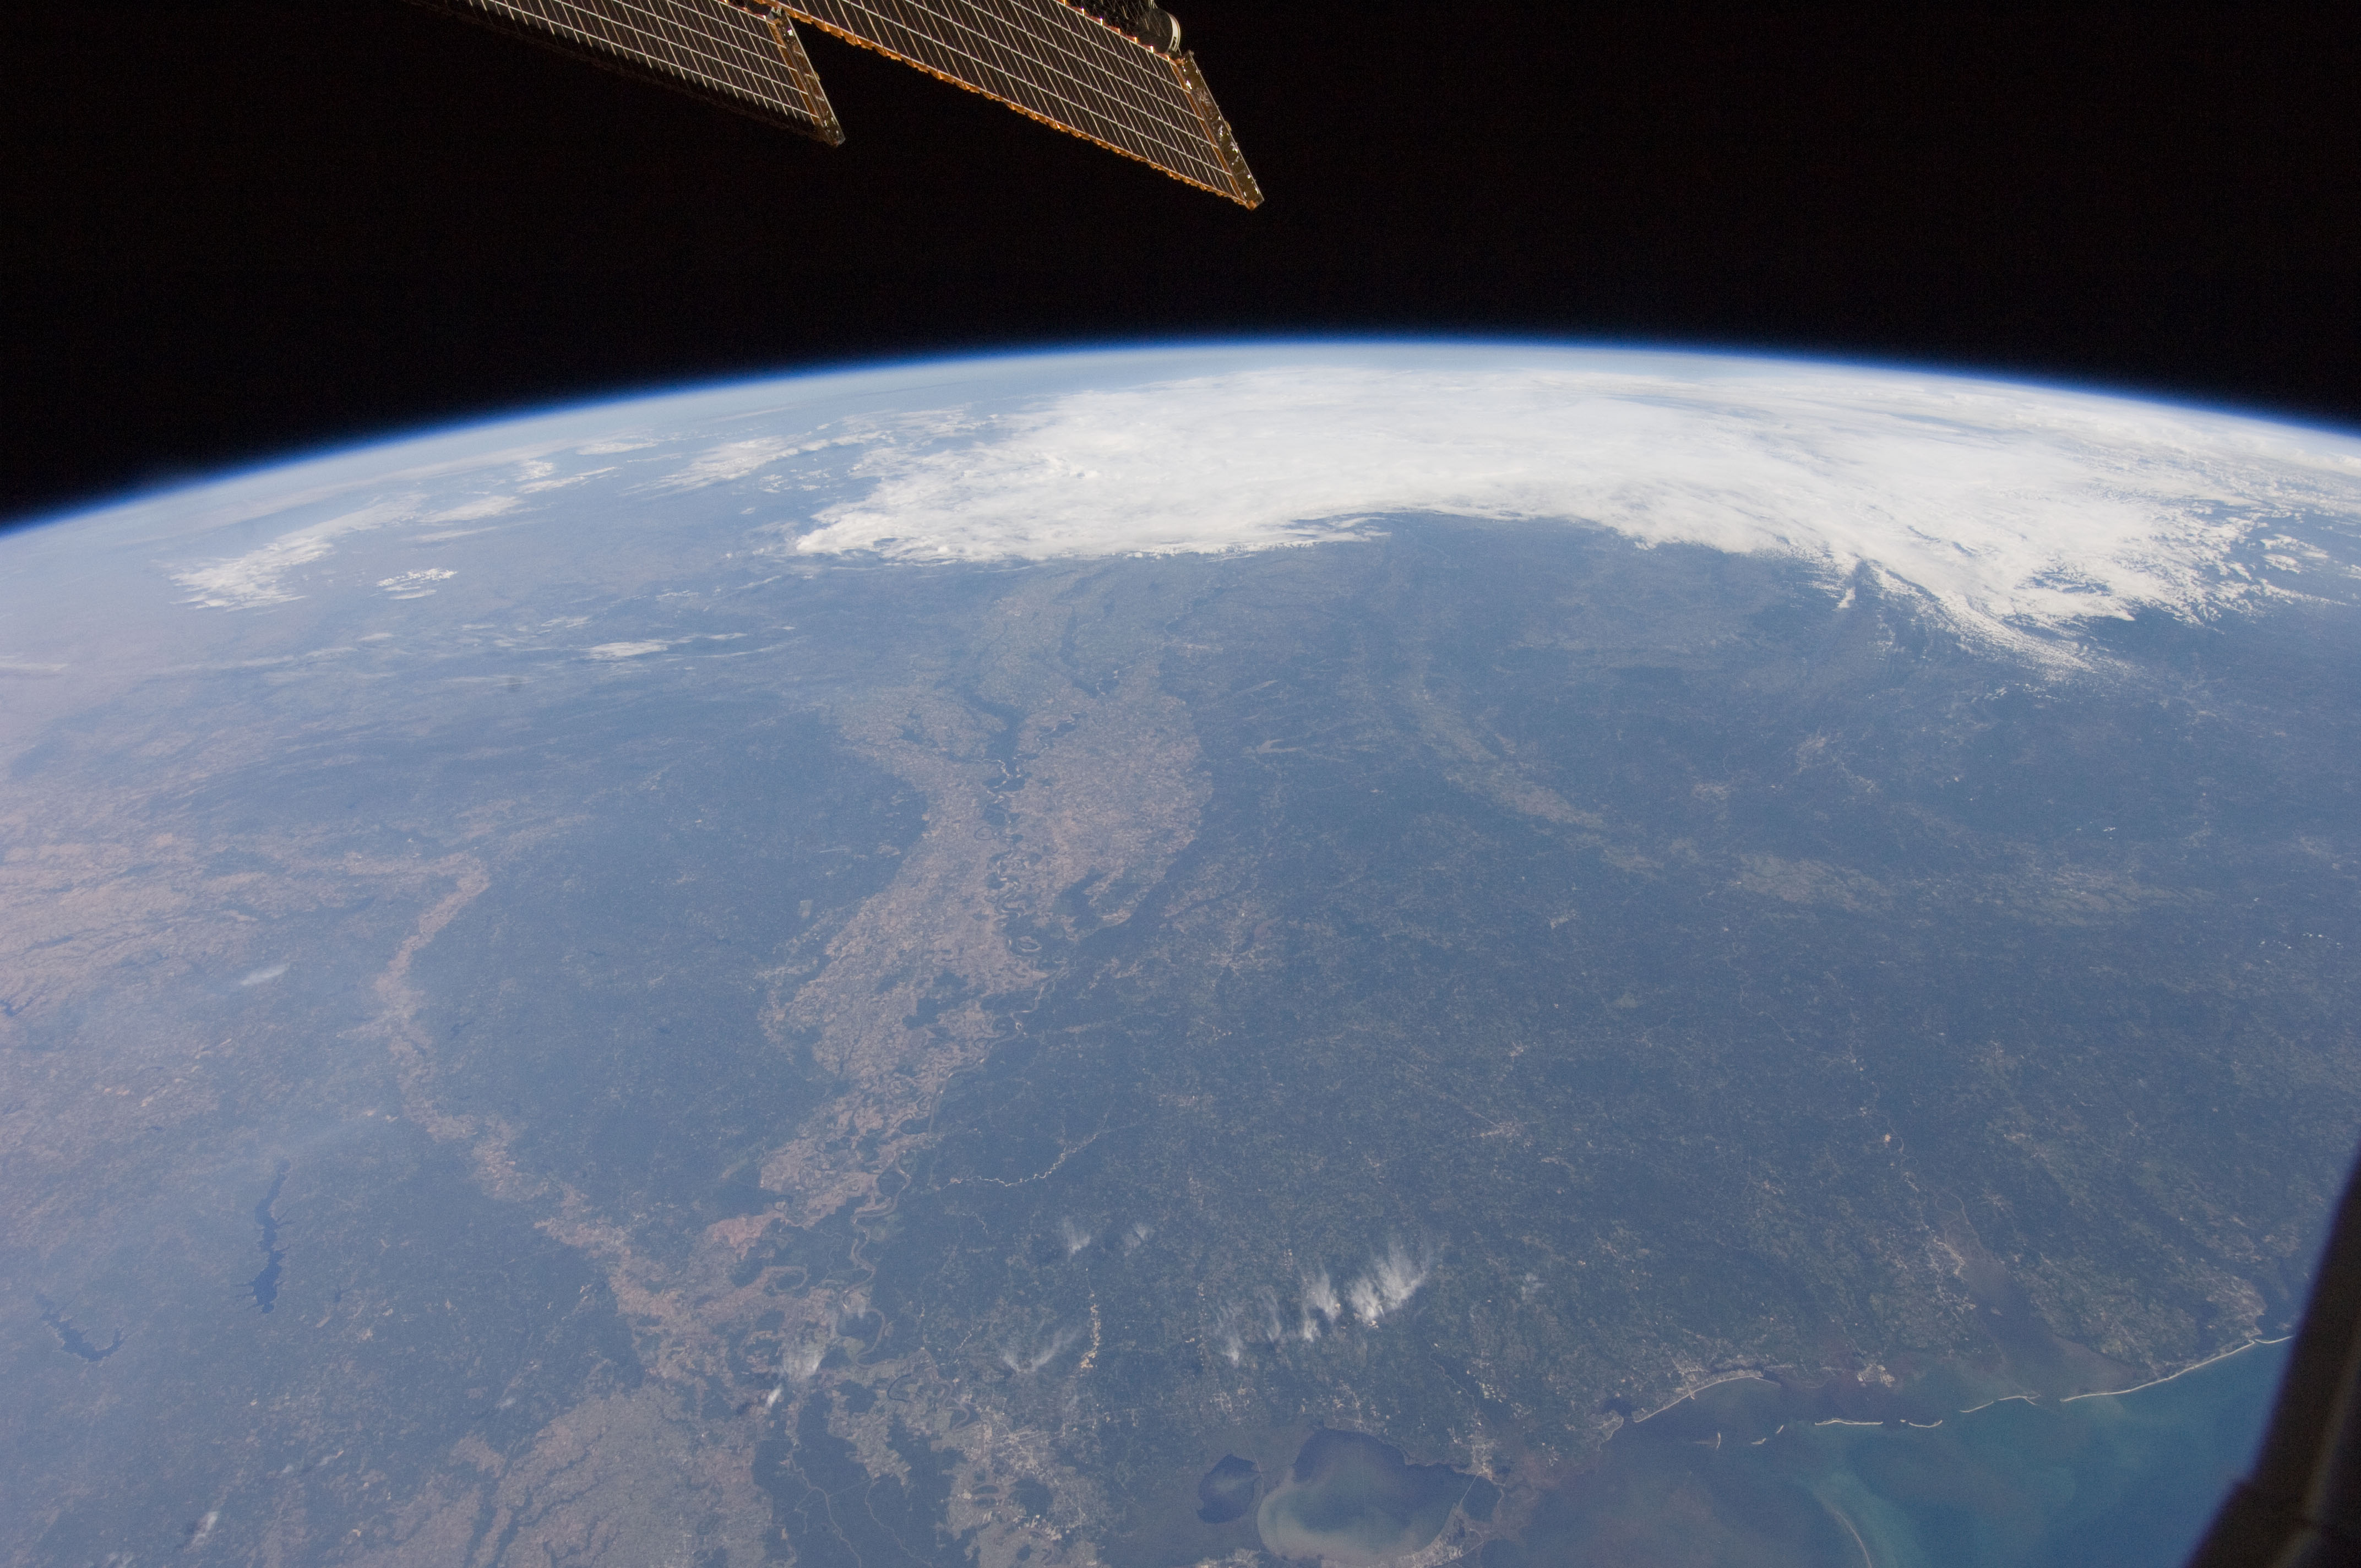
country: USA-MISSISSIPPI
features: PAN-LOWER MISSISSIPPI R. V., RED R. V., GULF OF MEXICO, COAST, ISS
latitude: 34.0
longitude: -89.0
